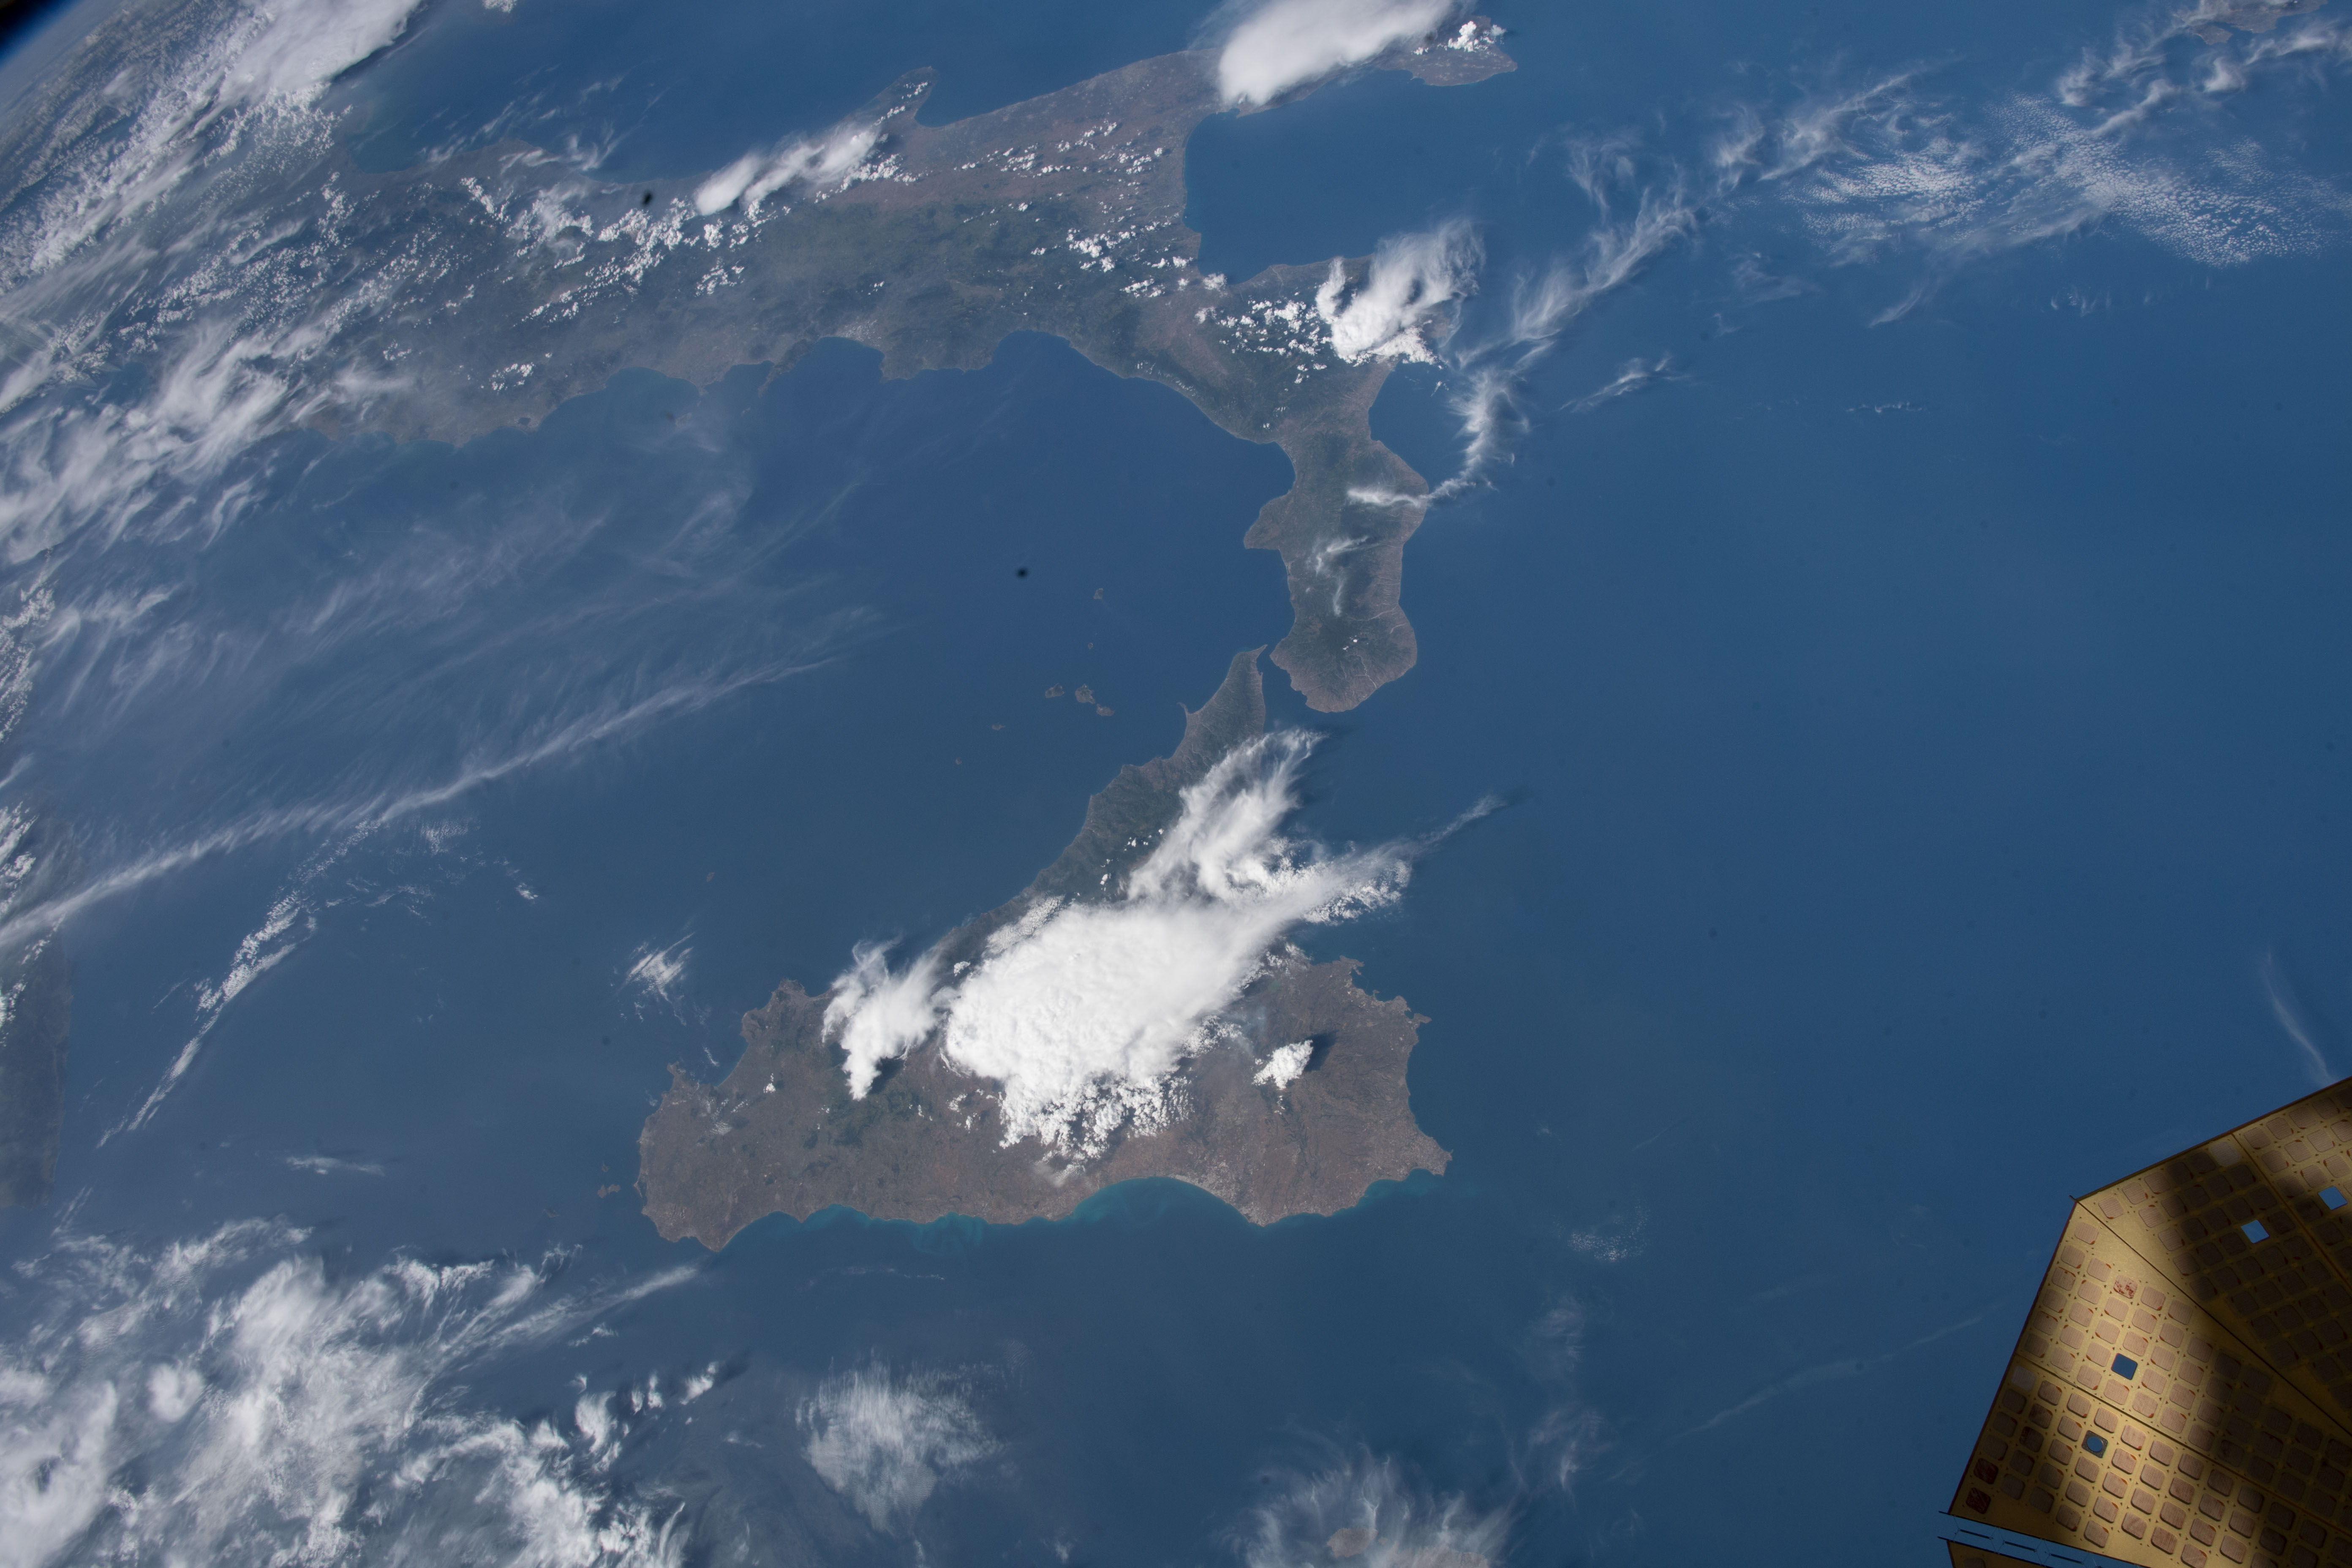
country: ITALY
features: COAST, PATTI, LIPARI RIDGE
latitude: 38.1
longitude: 15.1
